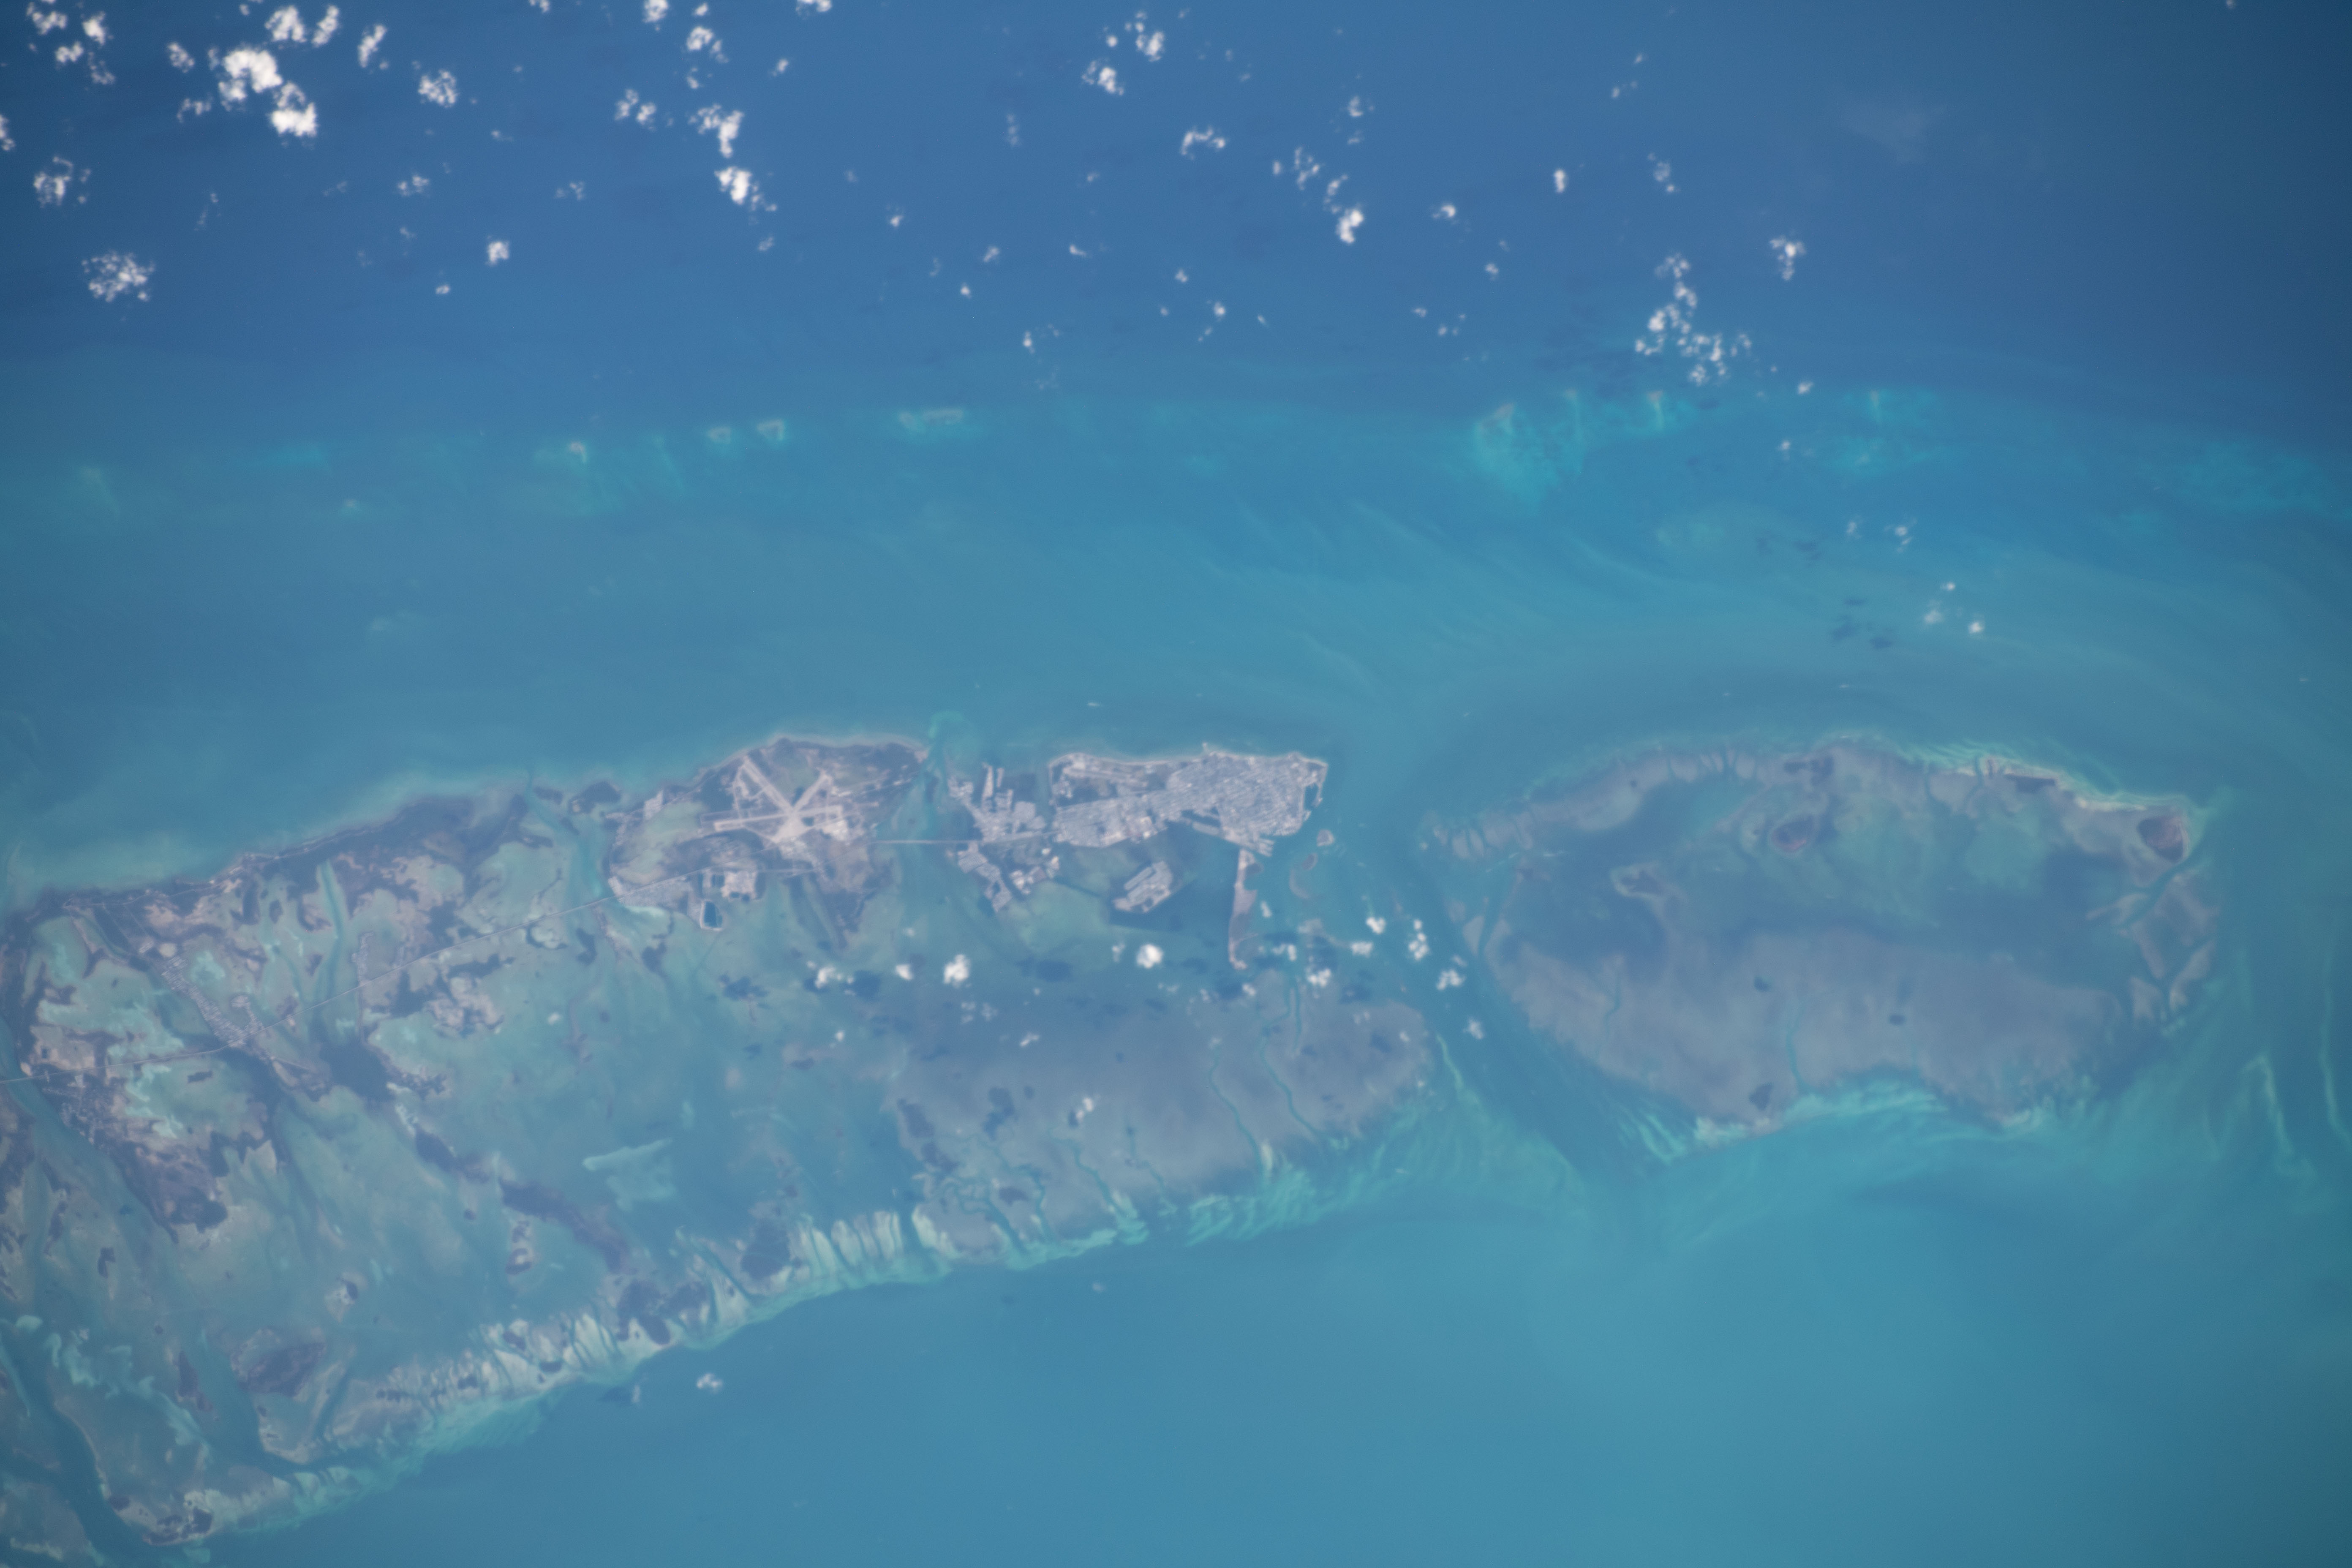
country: USA-FLORIDA
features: KEY WEST NATIONAL WILDLIFE REFUGE, KEY WEST, STOCK ISLAND, TURKEY BASIN
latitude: 24.6
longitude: -81.8
